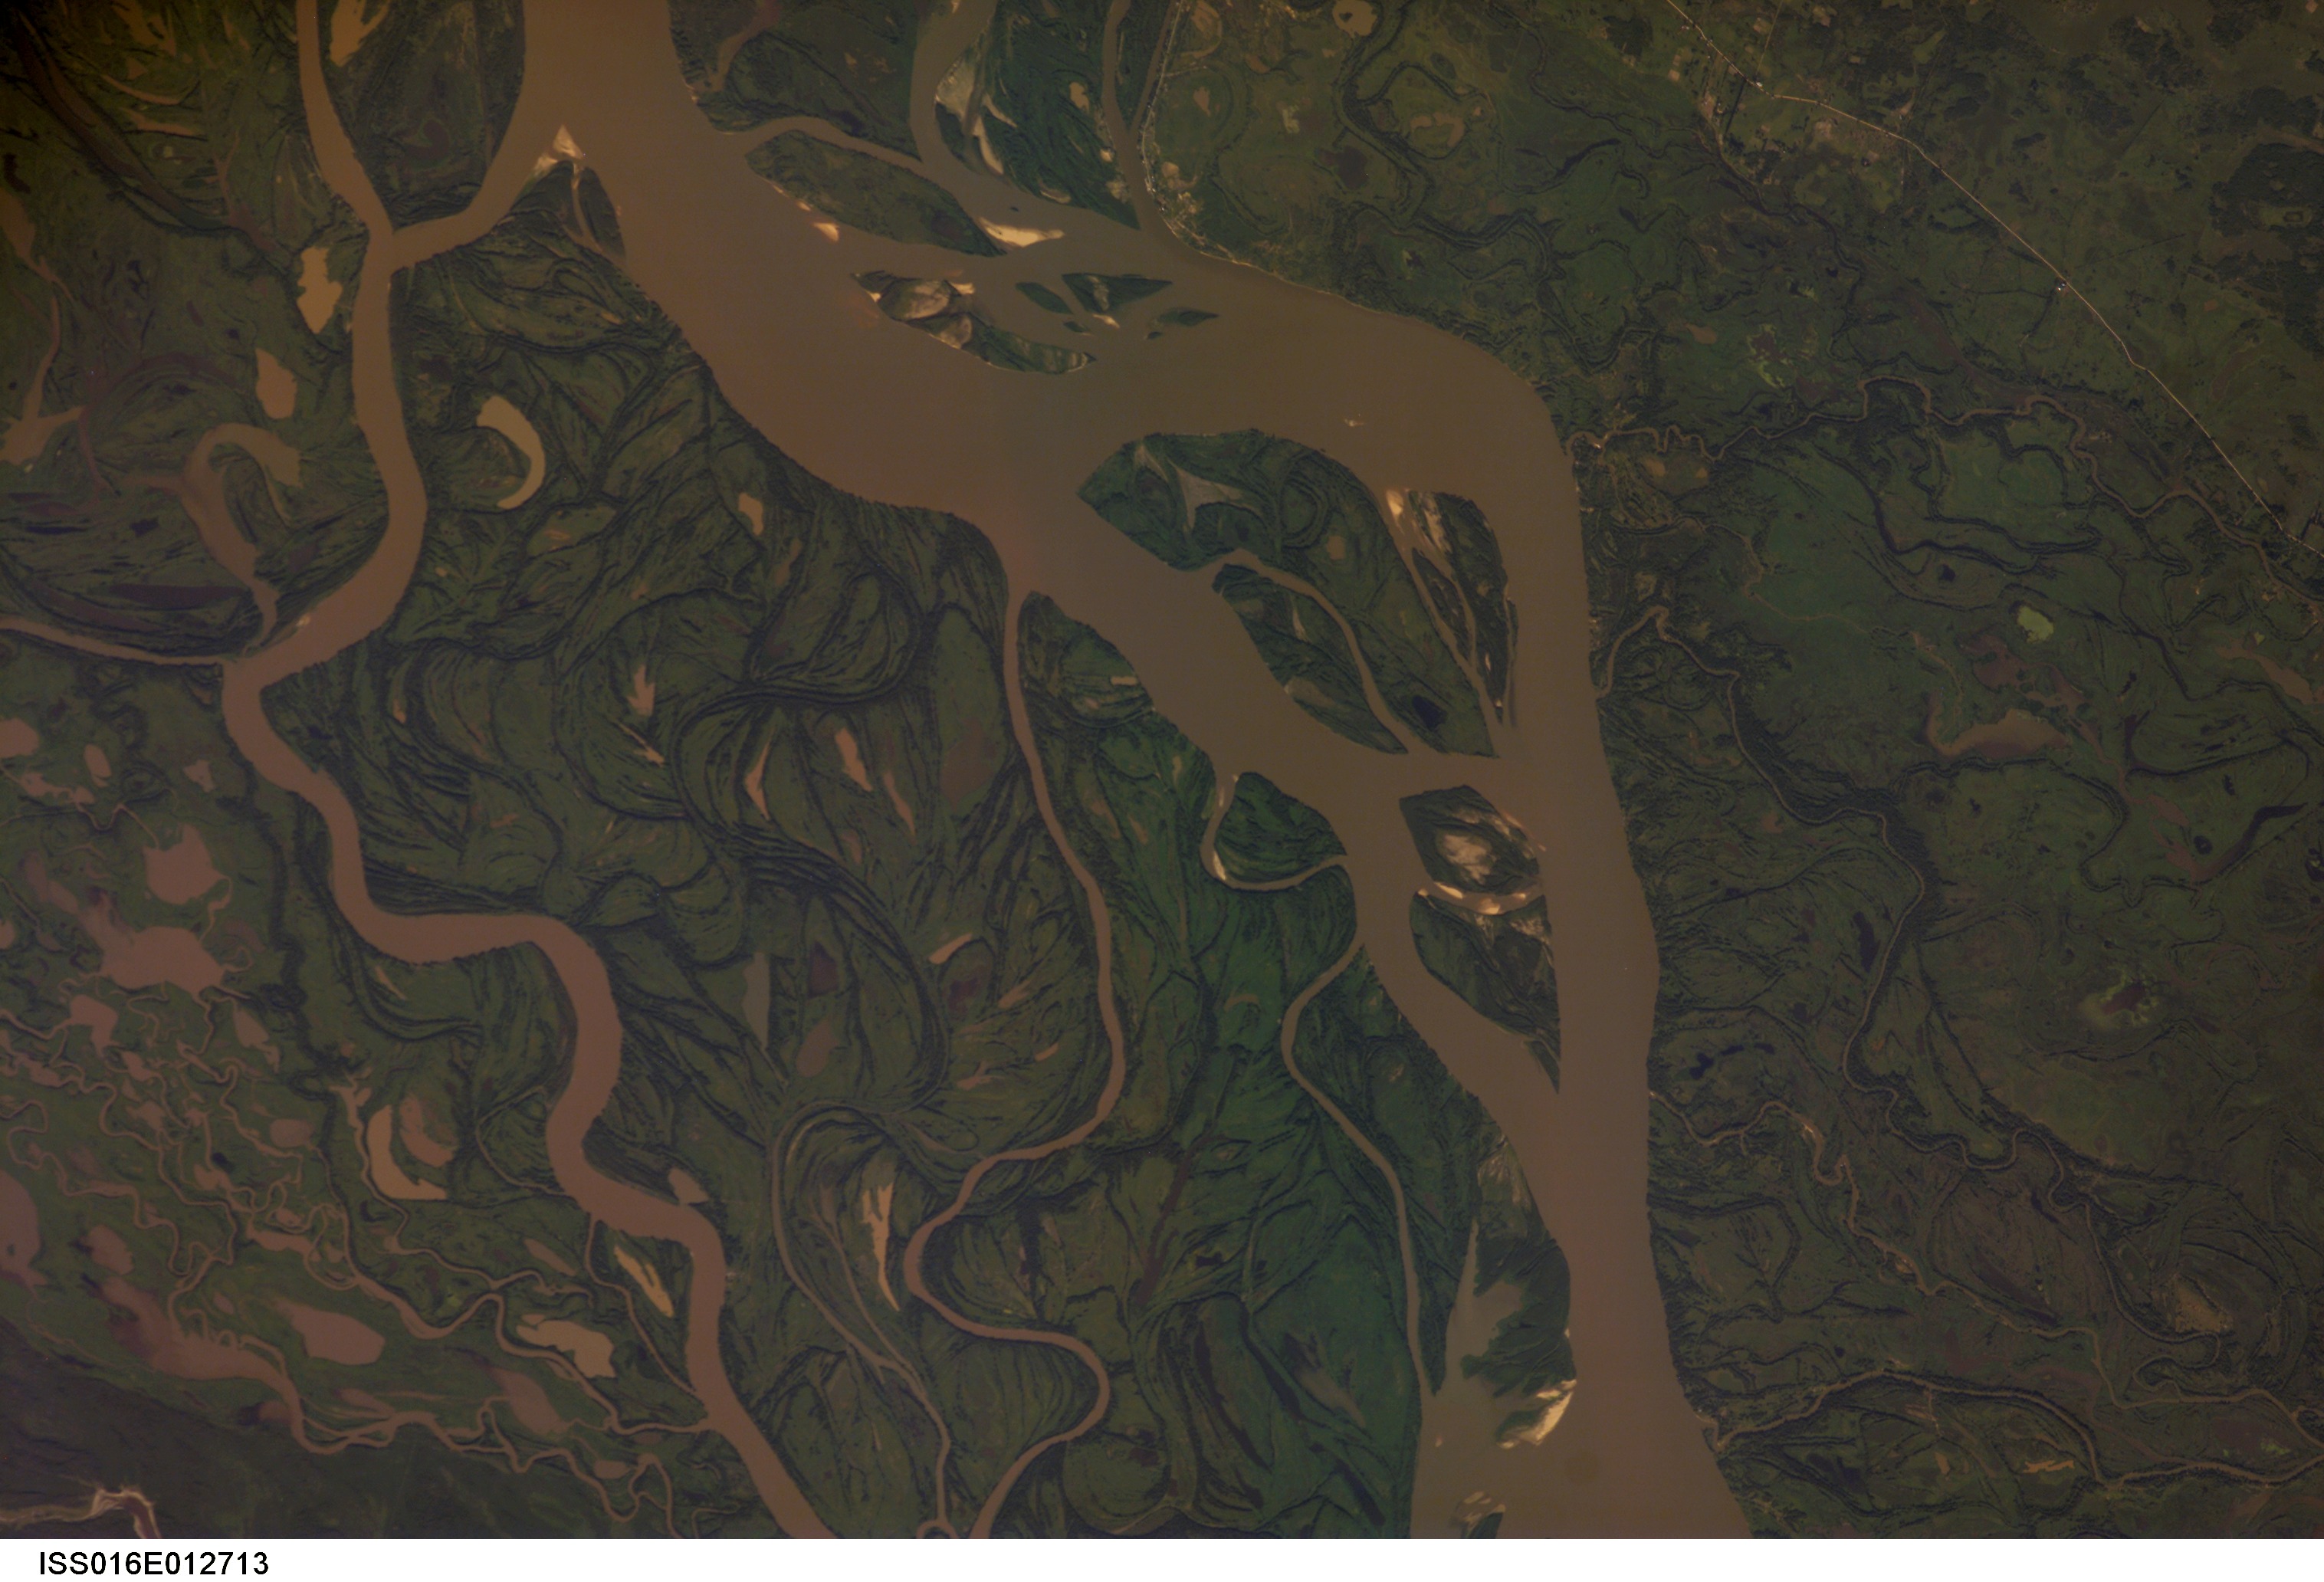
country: ARGENTINA
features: PARANA RIVER, GOYA
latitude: -29.2
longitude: -59.4
